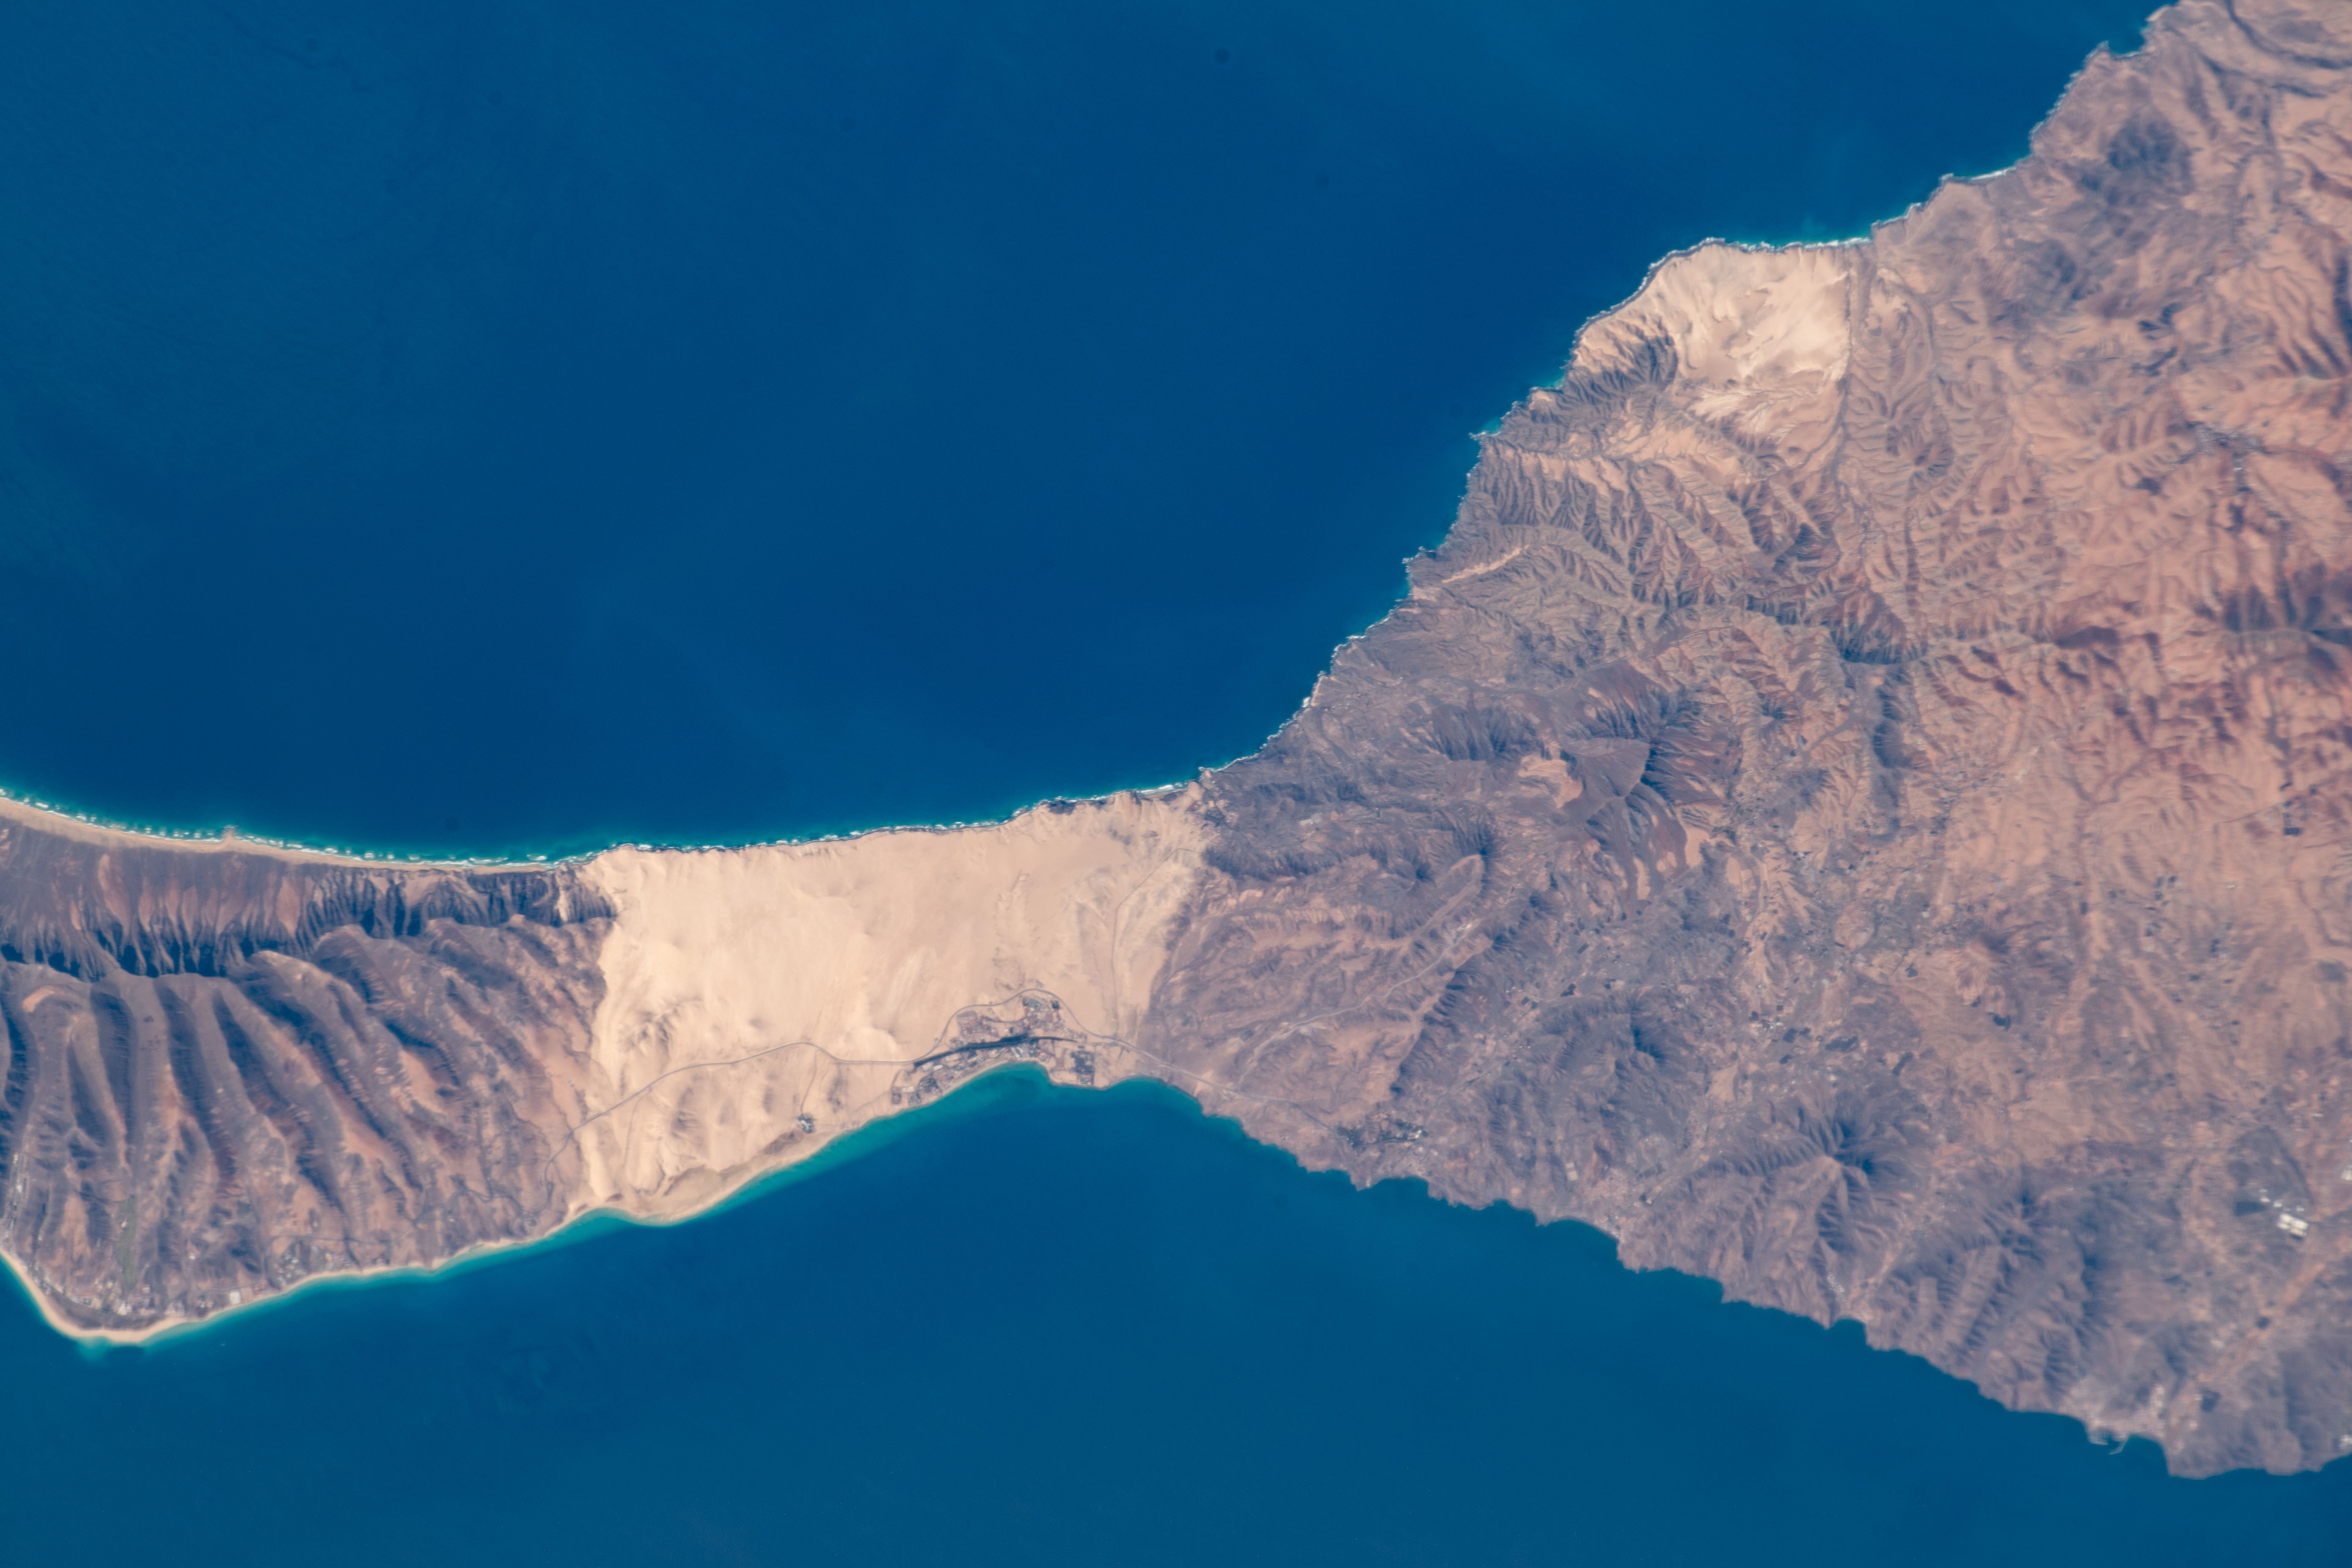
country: CANARY ISLANDS
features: LA PARED
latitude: 28.2
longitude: -14.2
